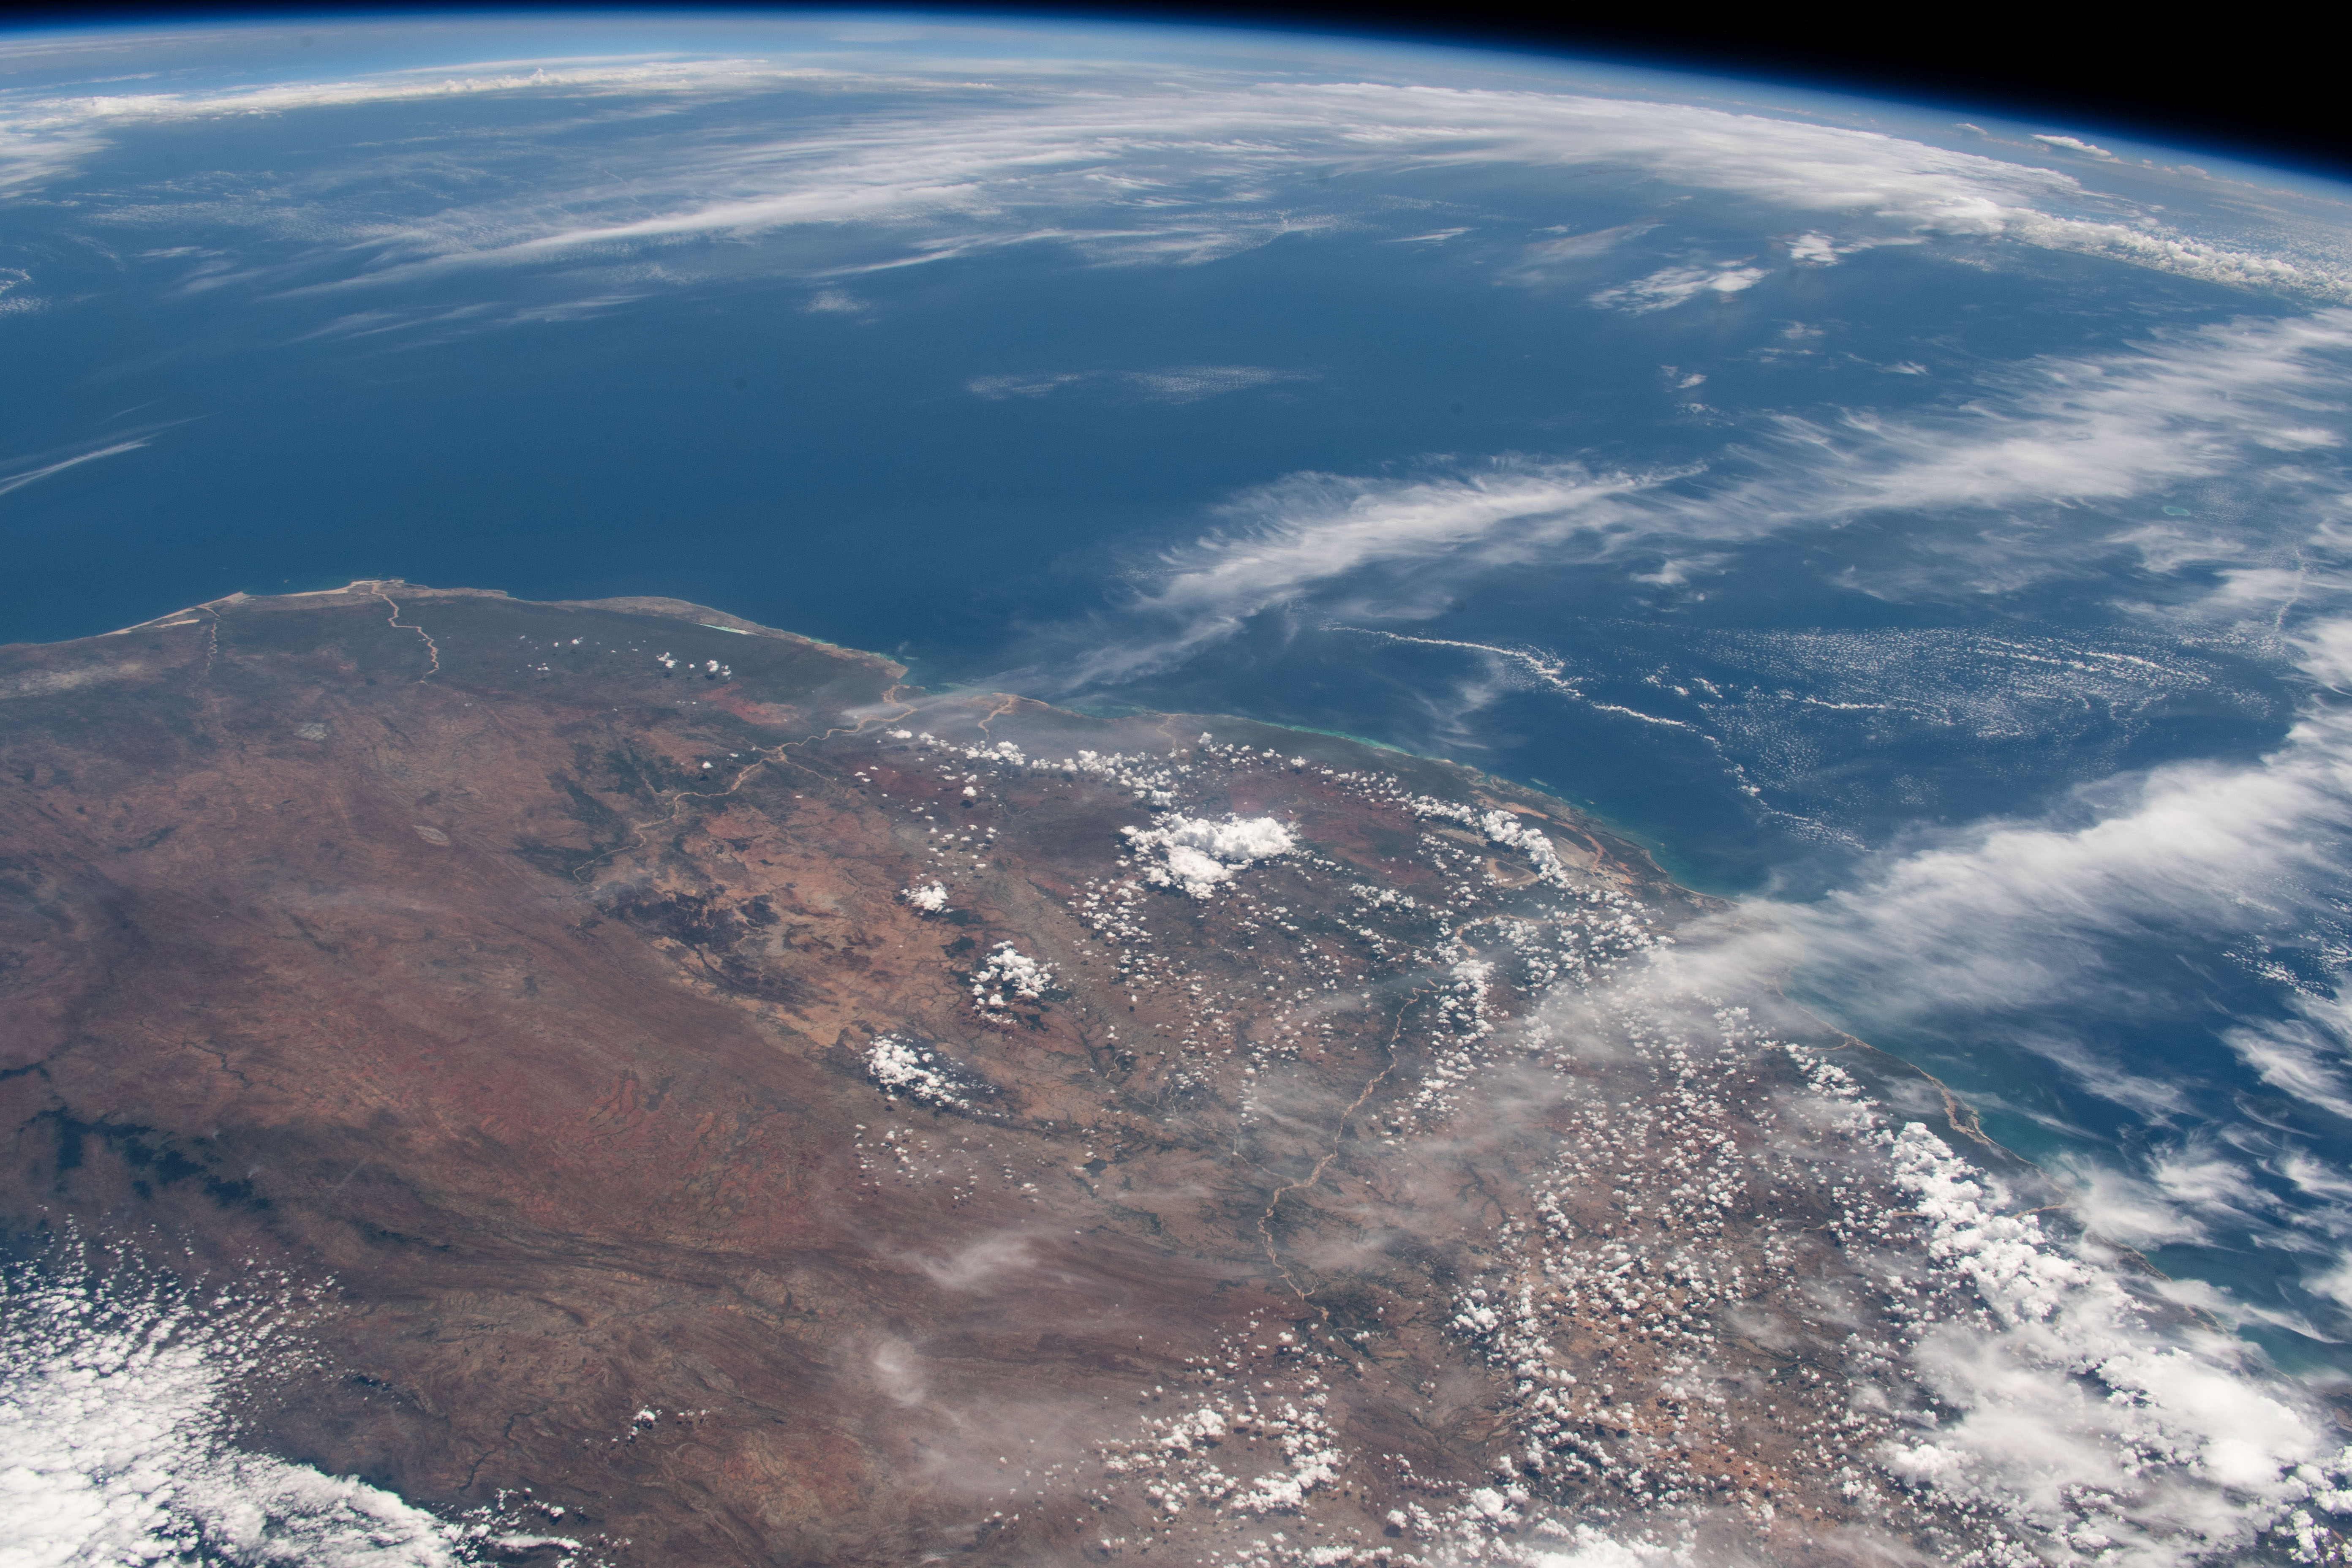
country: MADAGASCAR
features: MADAGASCAR, TOLIARA
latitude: -22.0
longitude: 43.5
